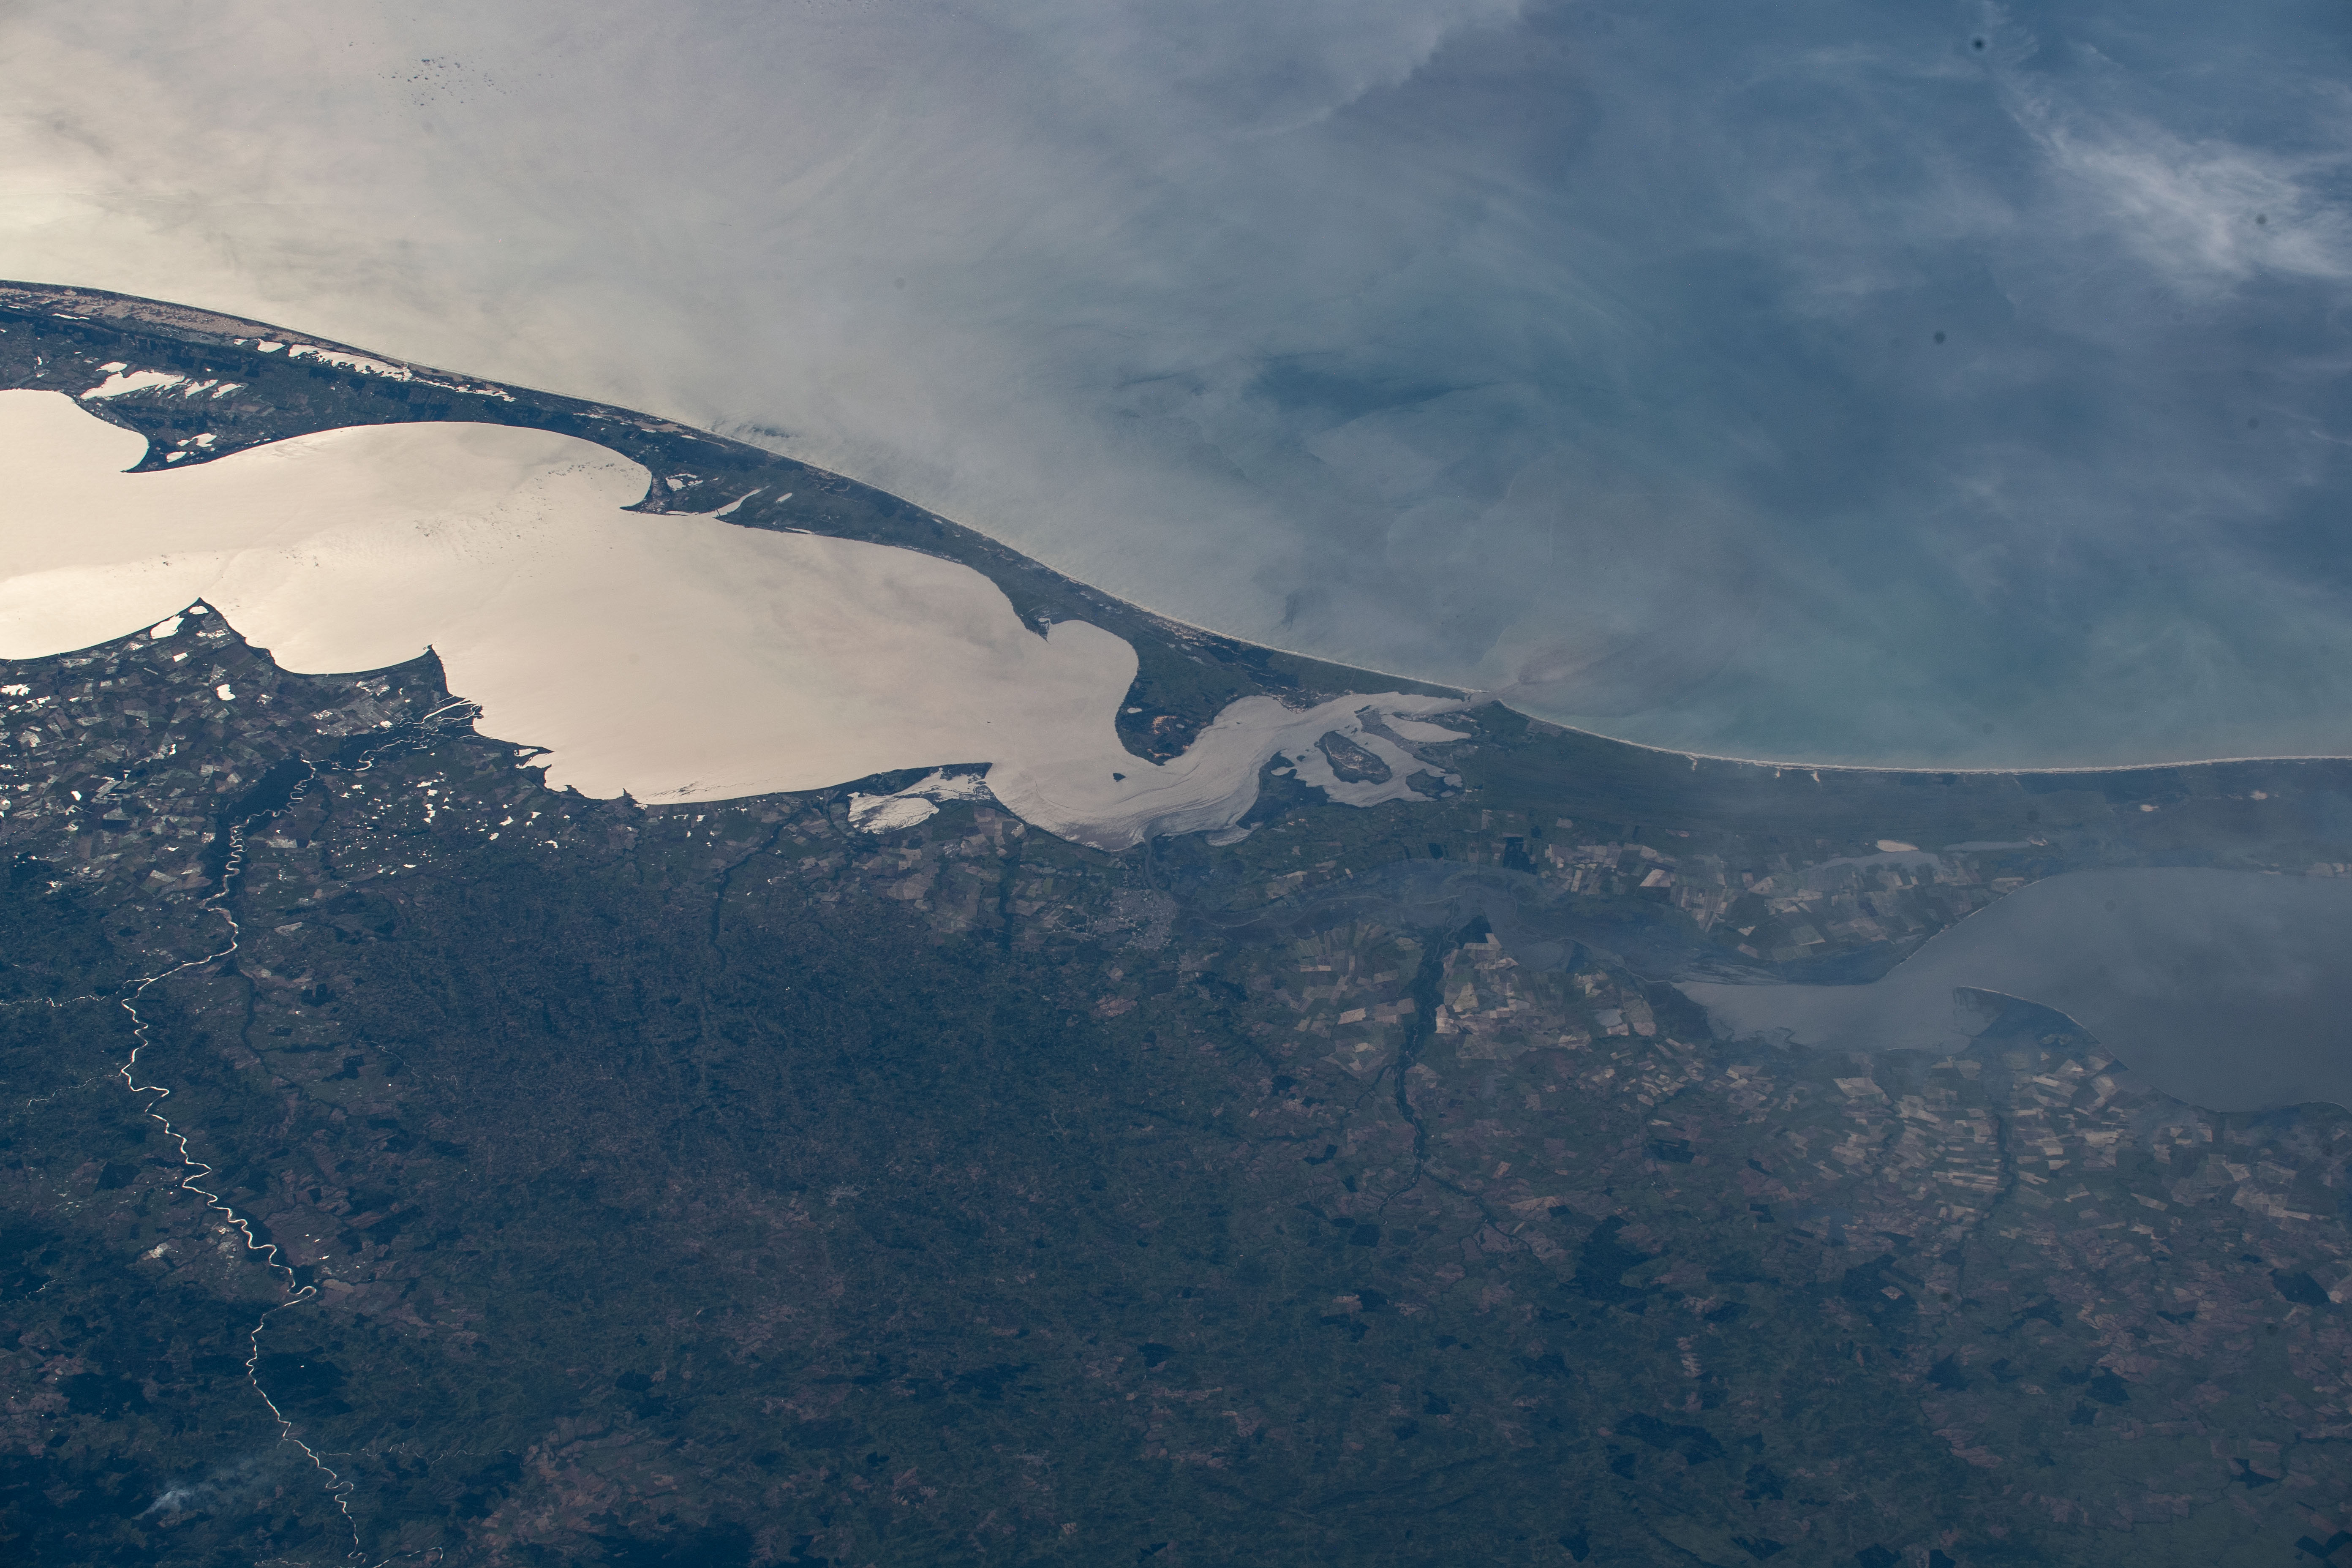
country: BRAZIL
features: LAGOA MIRIM, LAGOA DOS PATOS
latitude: -31.9
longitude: -52.0
